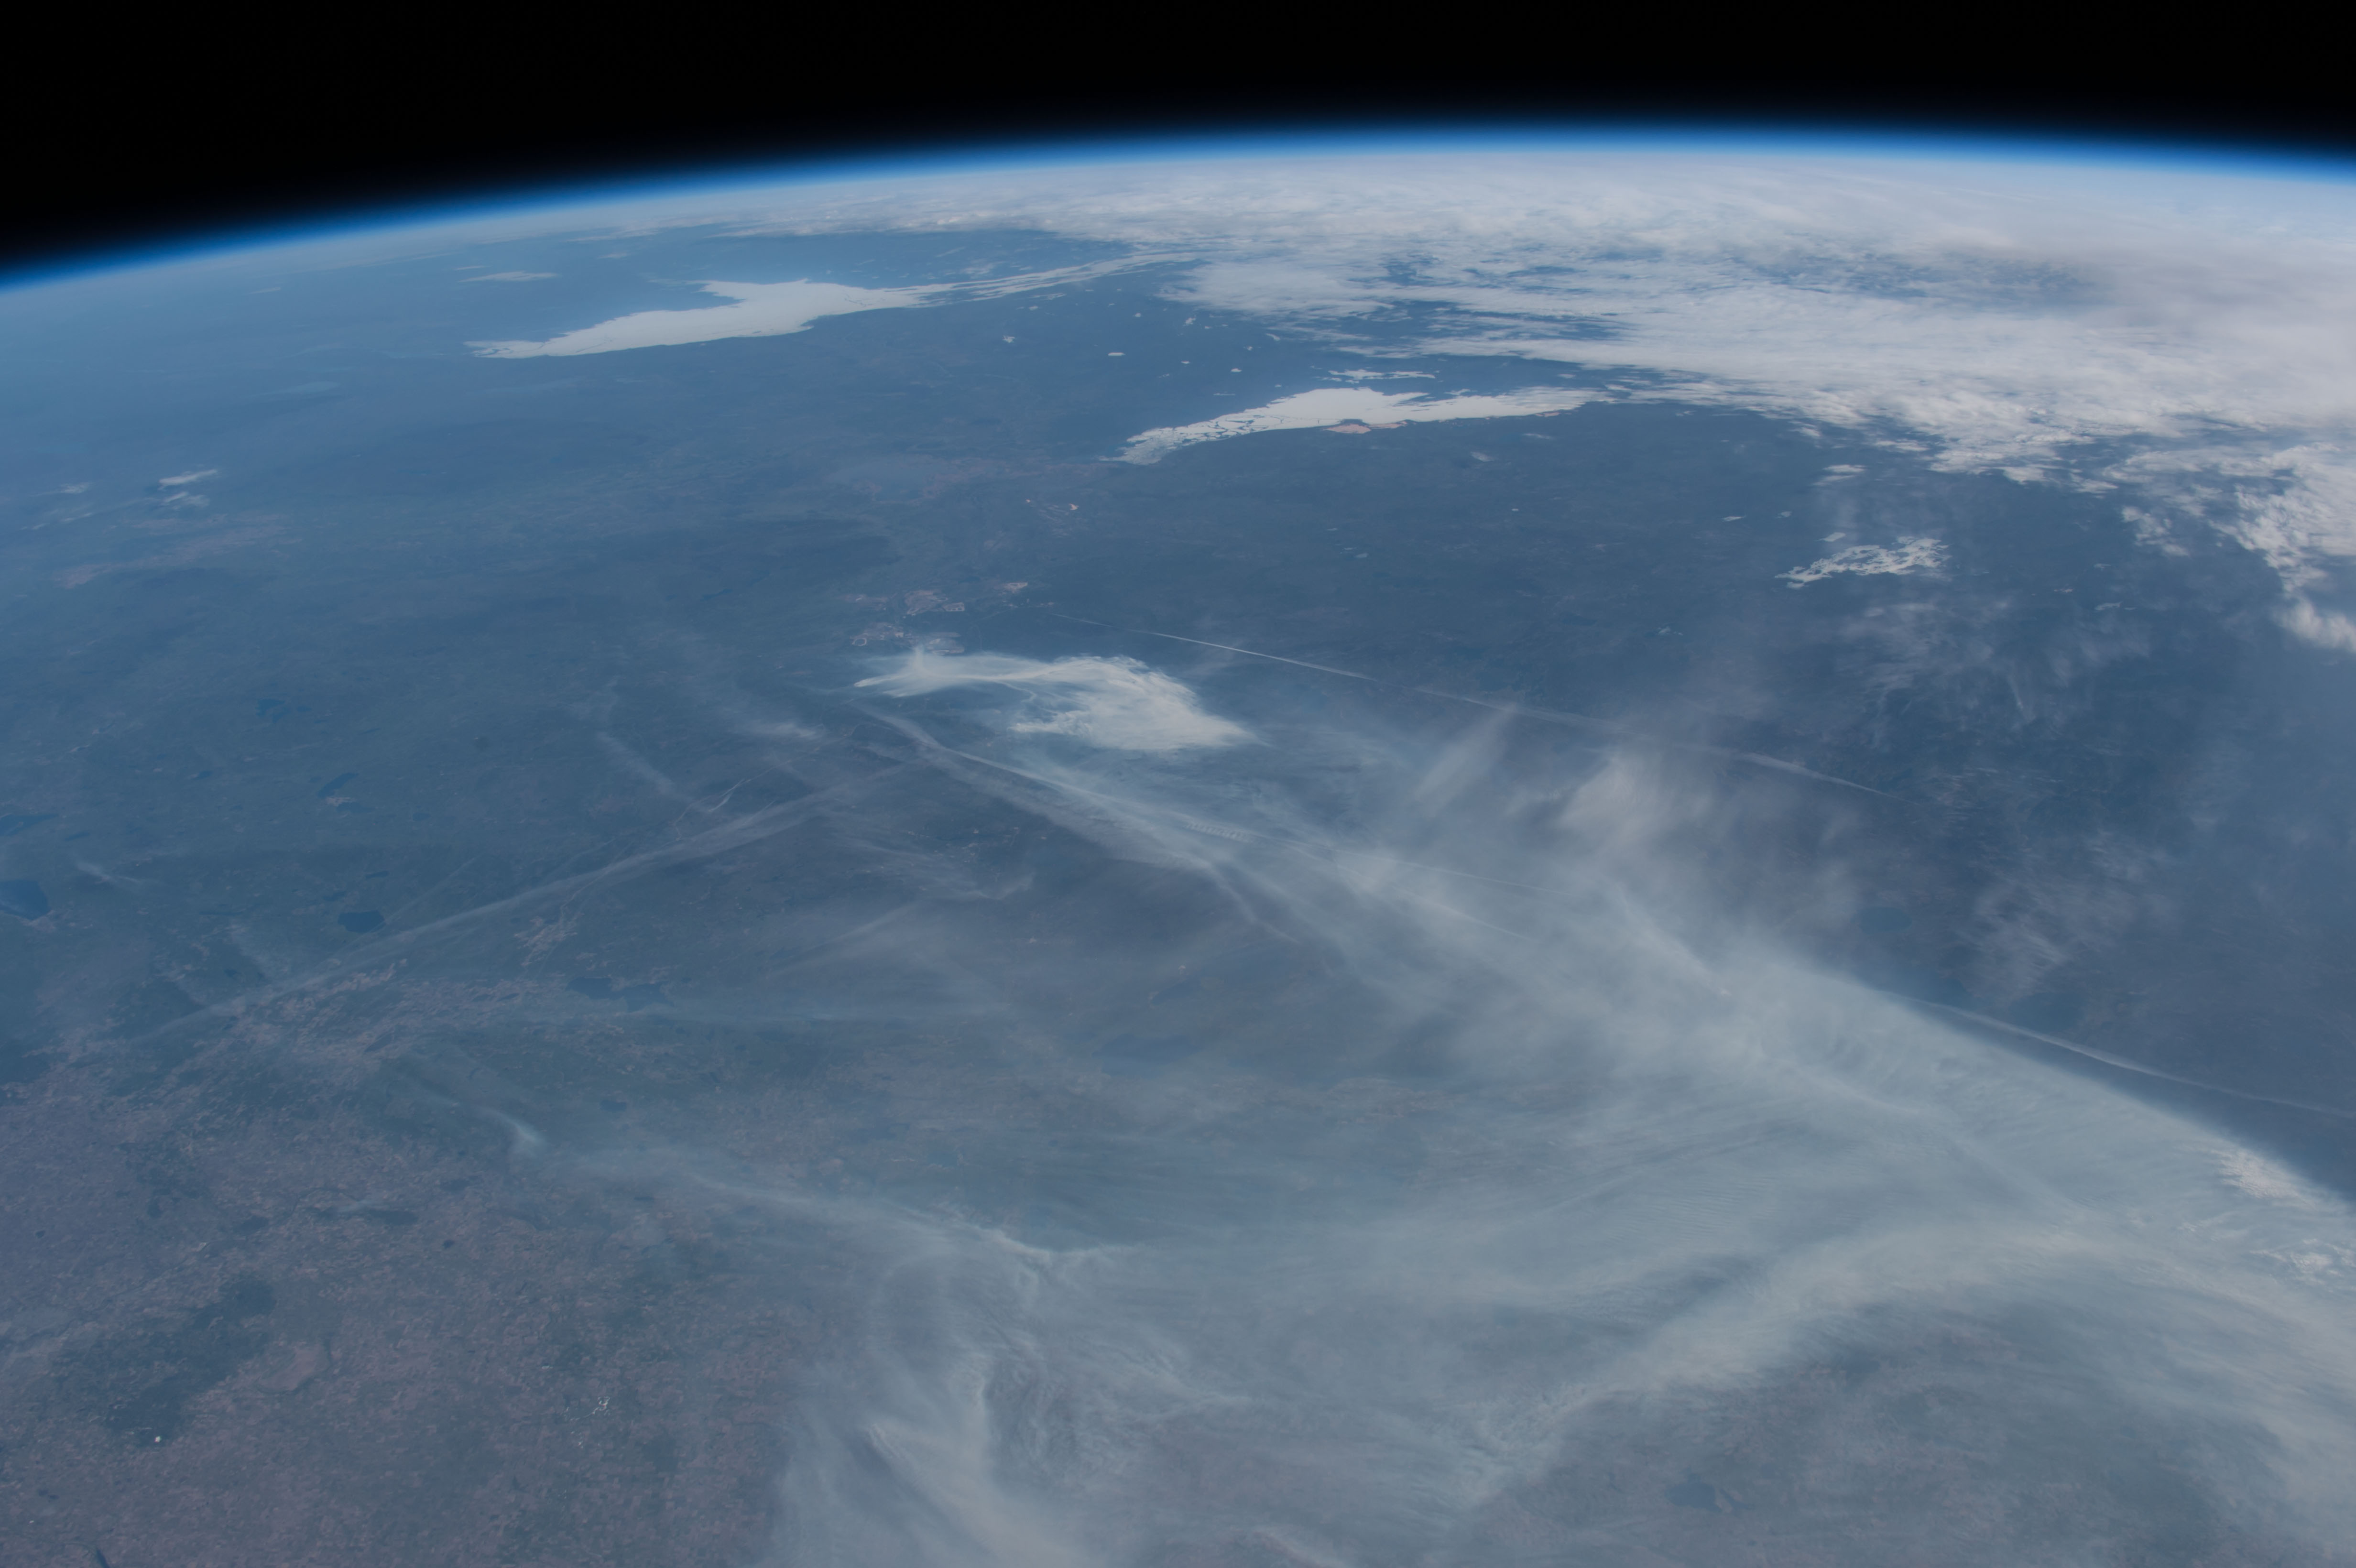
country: CANADA-A
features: PAN-FORT MCMURRAY AREA, FIRE PLUMES, L. ATHABASCA, GREAT SLAVE L., ICE
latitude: 56.5
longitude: -110.0
